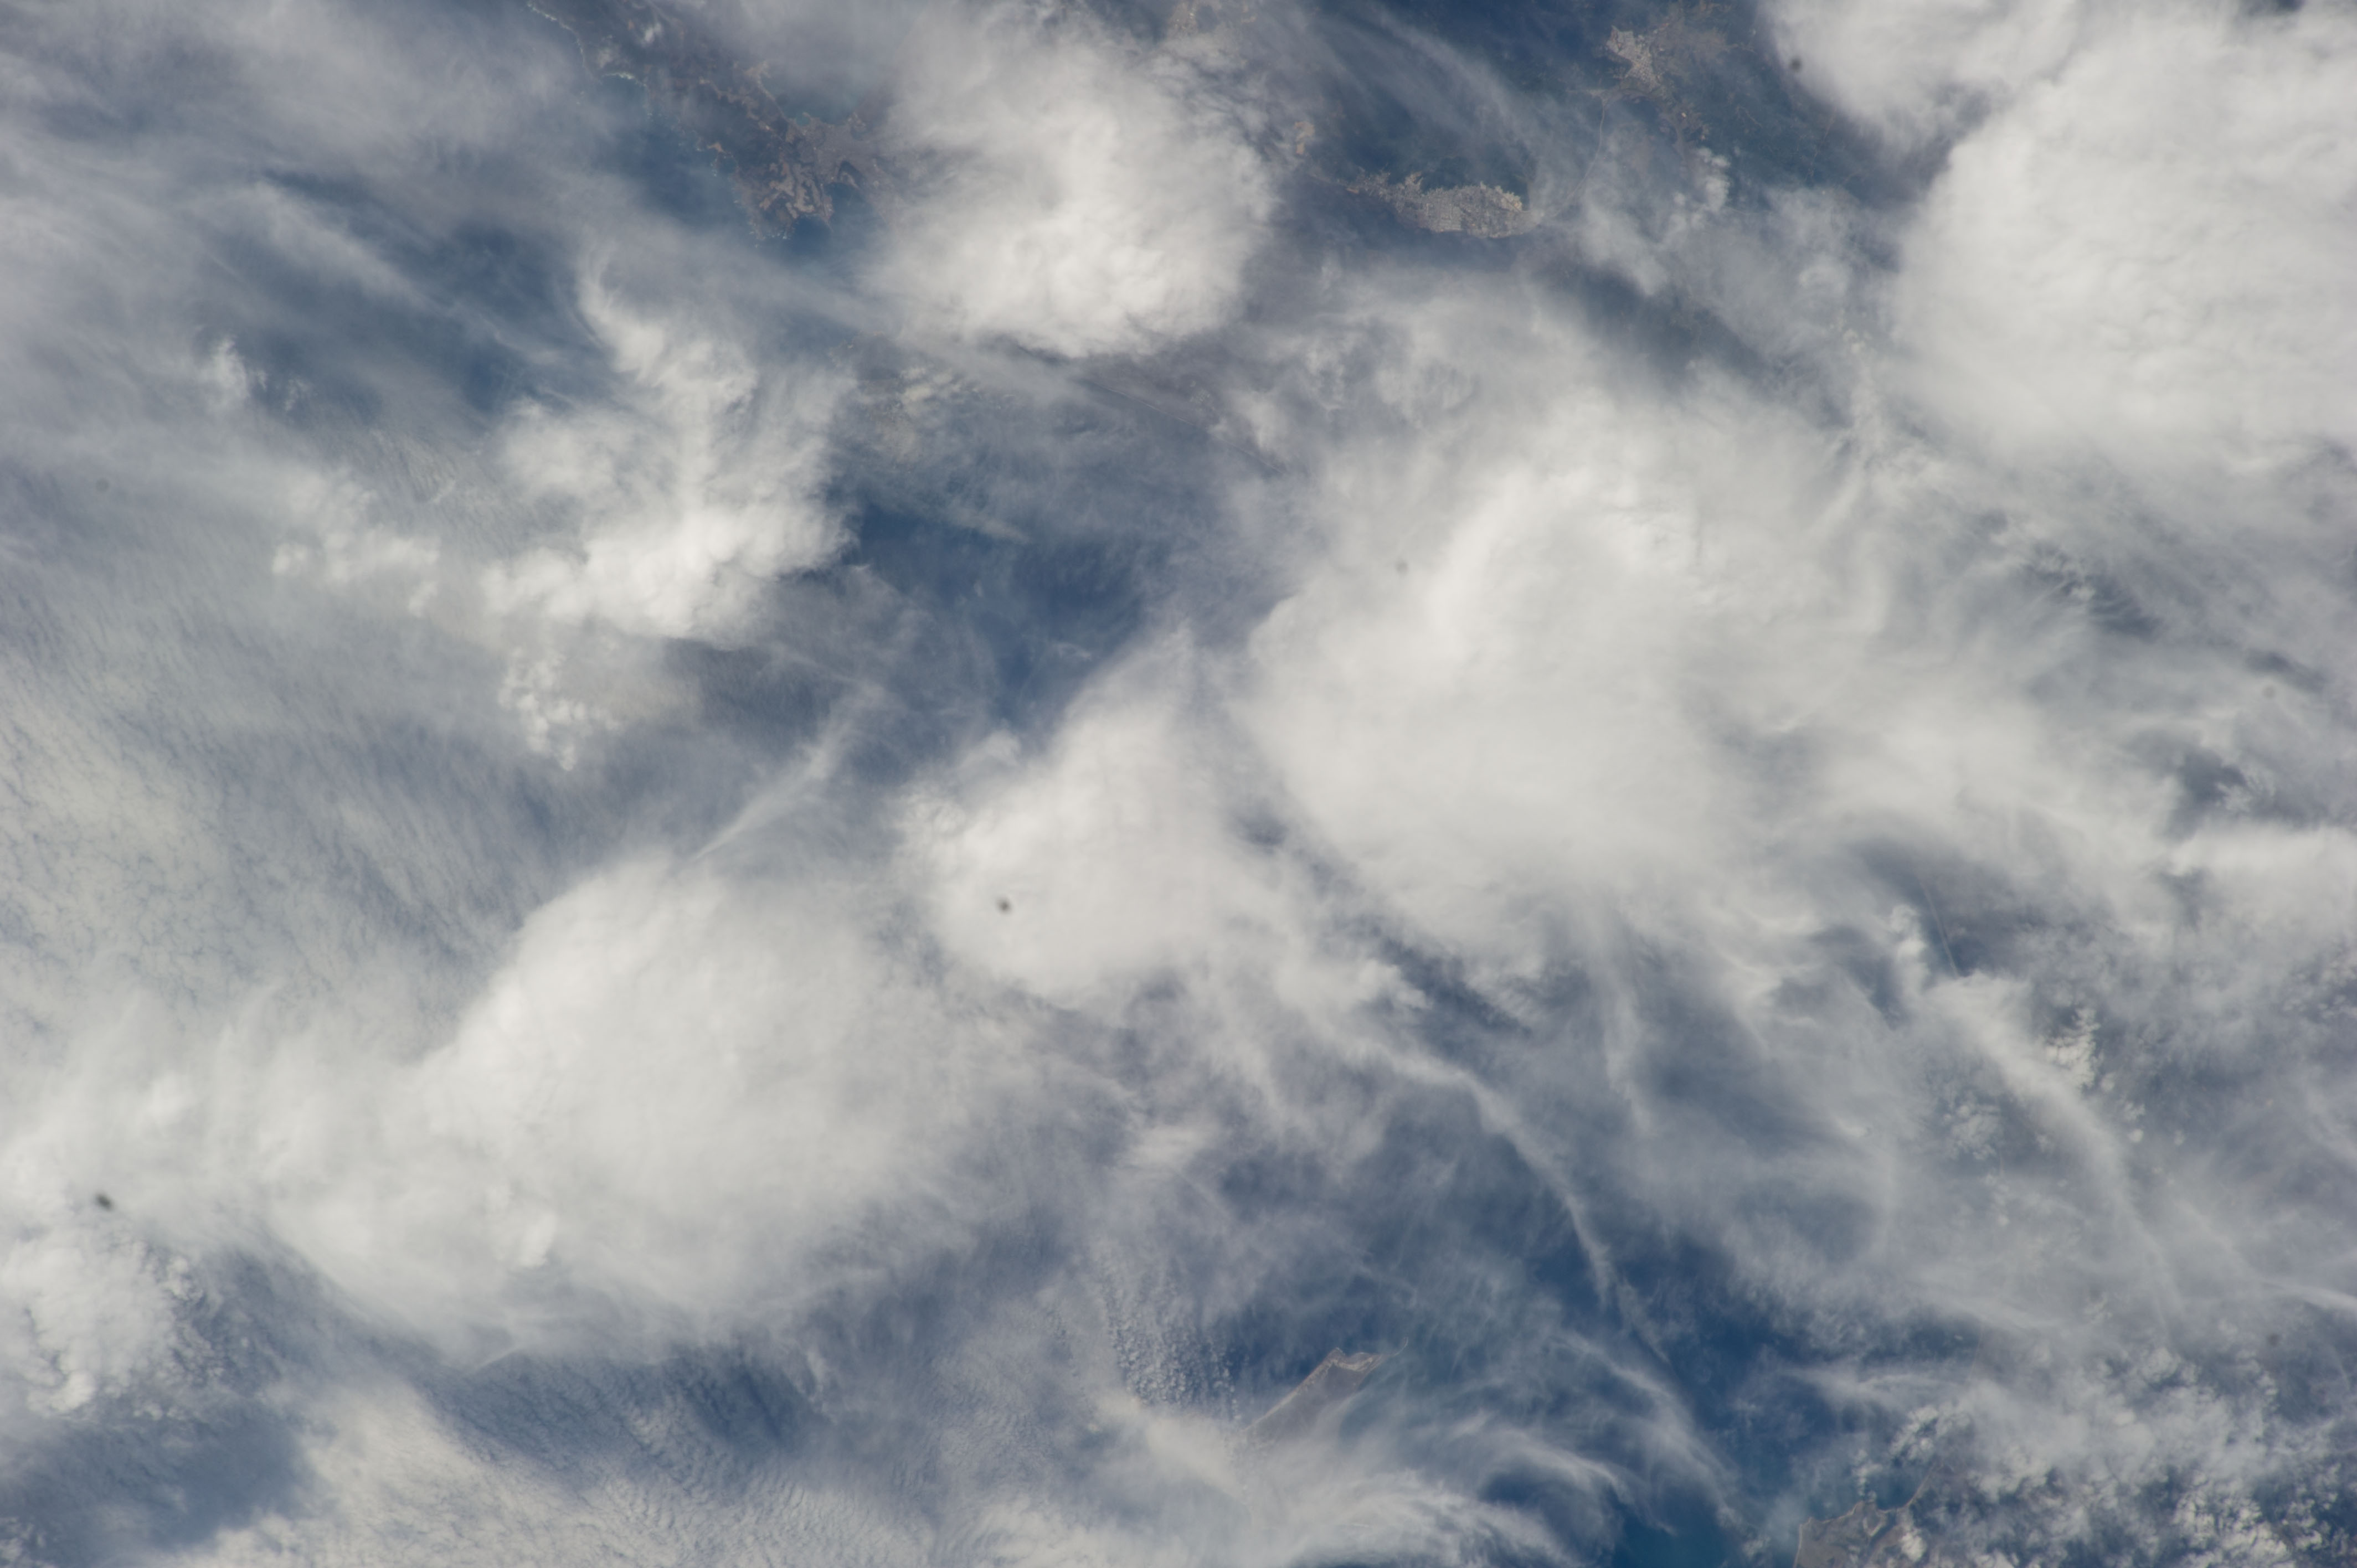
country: CHILE
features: PACIFIC O., G. OF ARAUCO, SANTA MARIA I., CONCEPCION-CORONEL AREA
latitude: -36.9
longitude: -73.3
